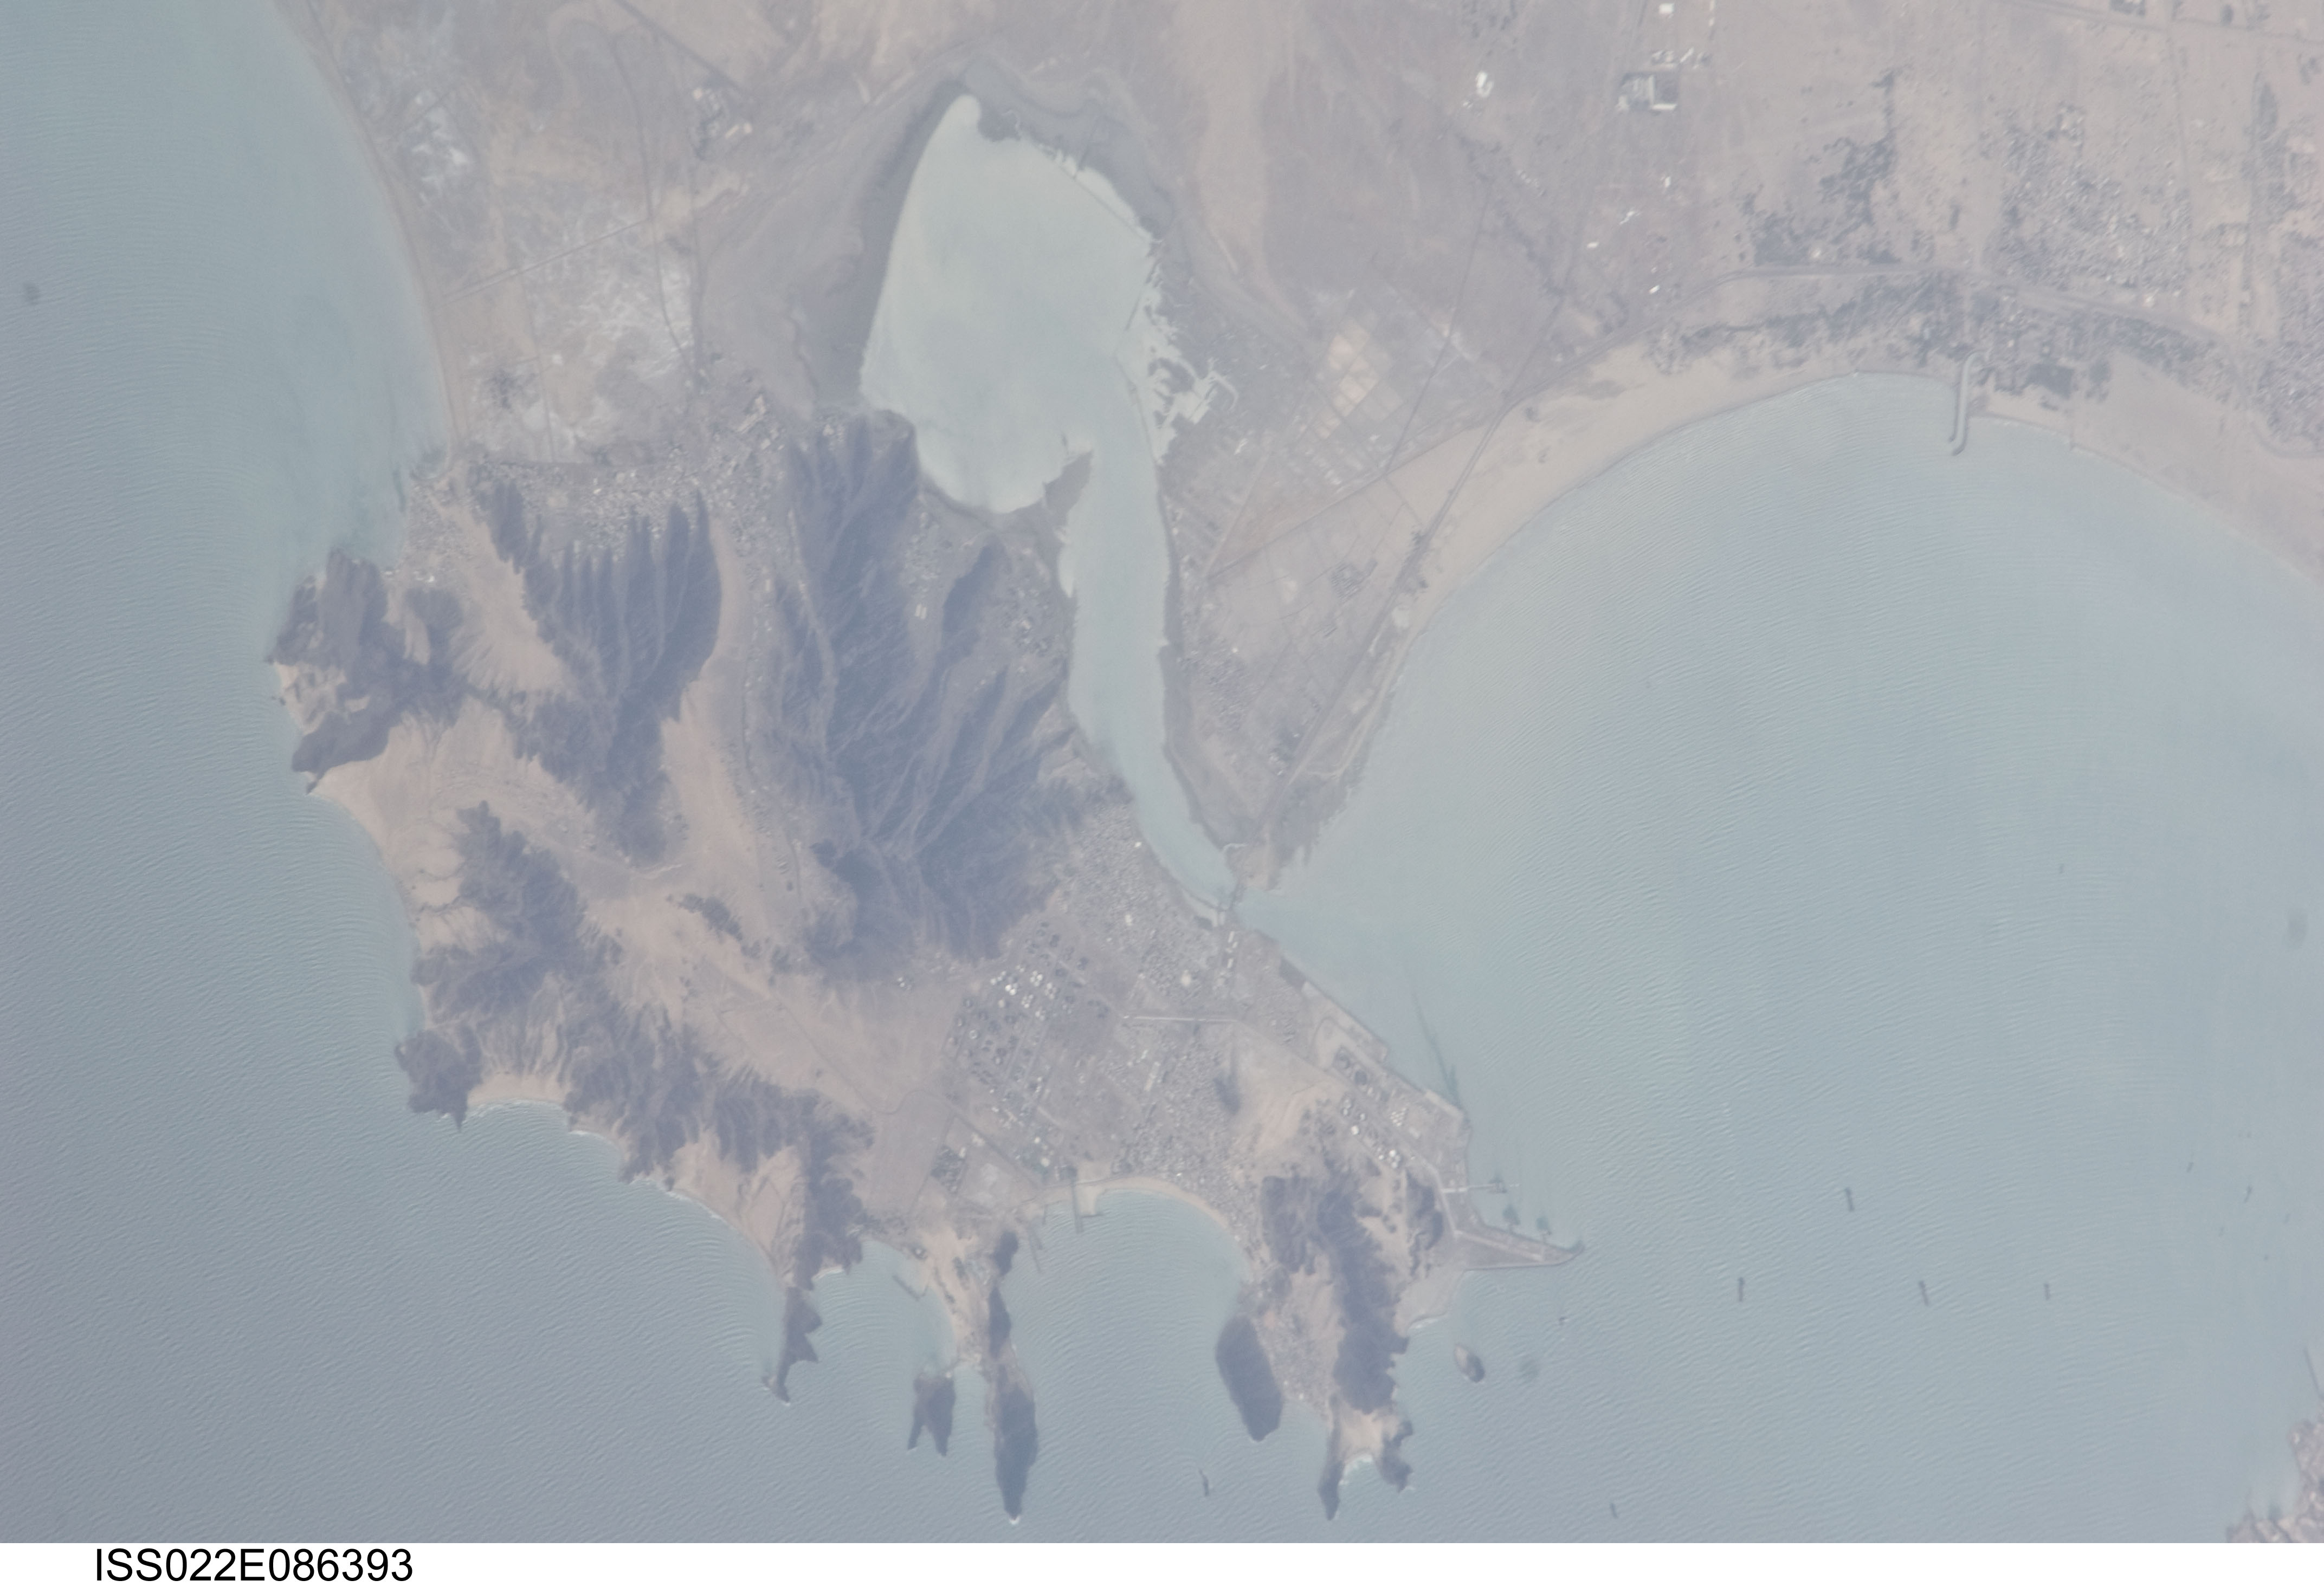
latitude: 12.8
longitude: 44.9
